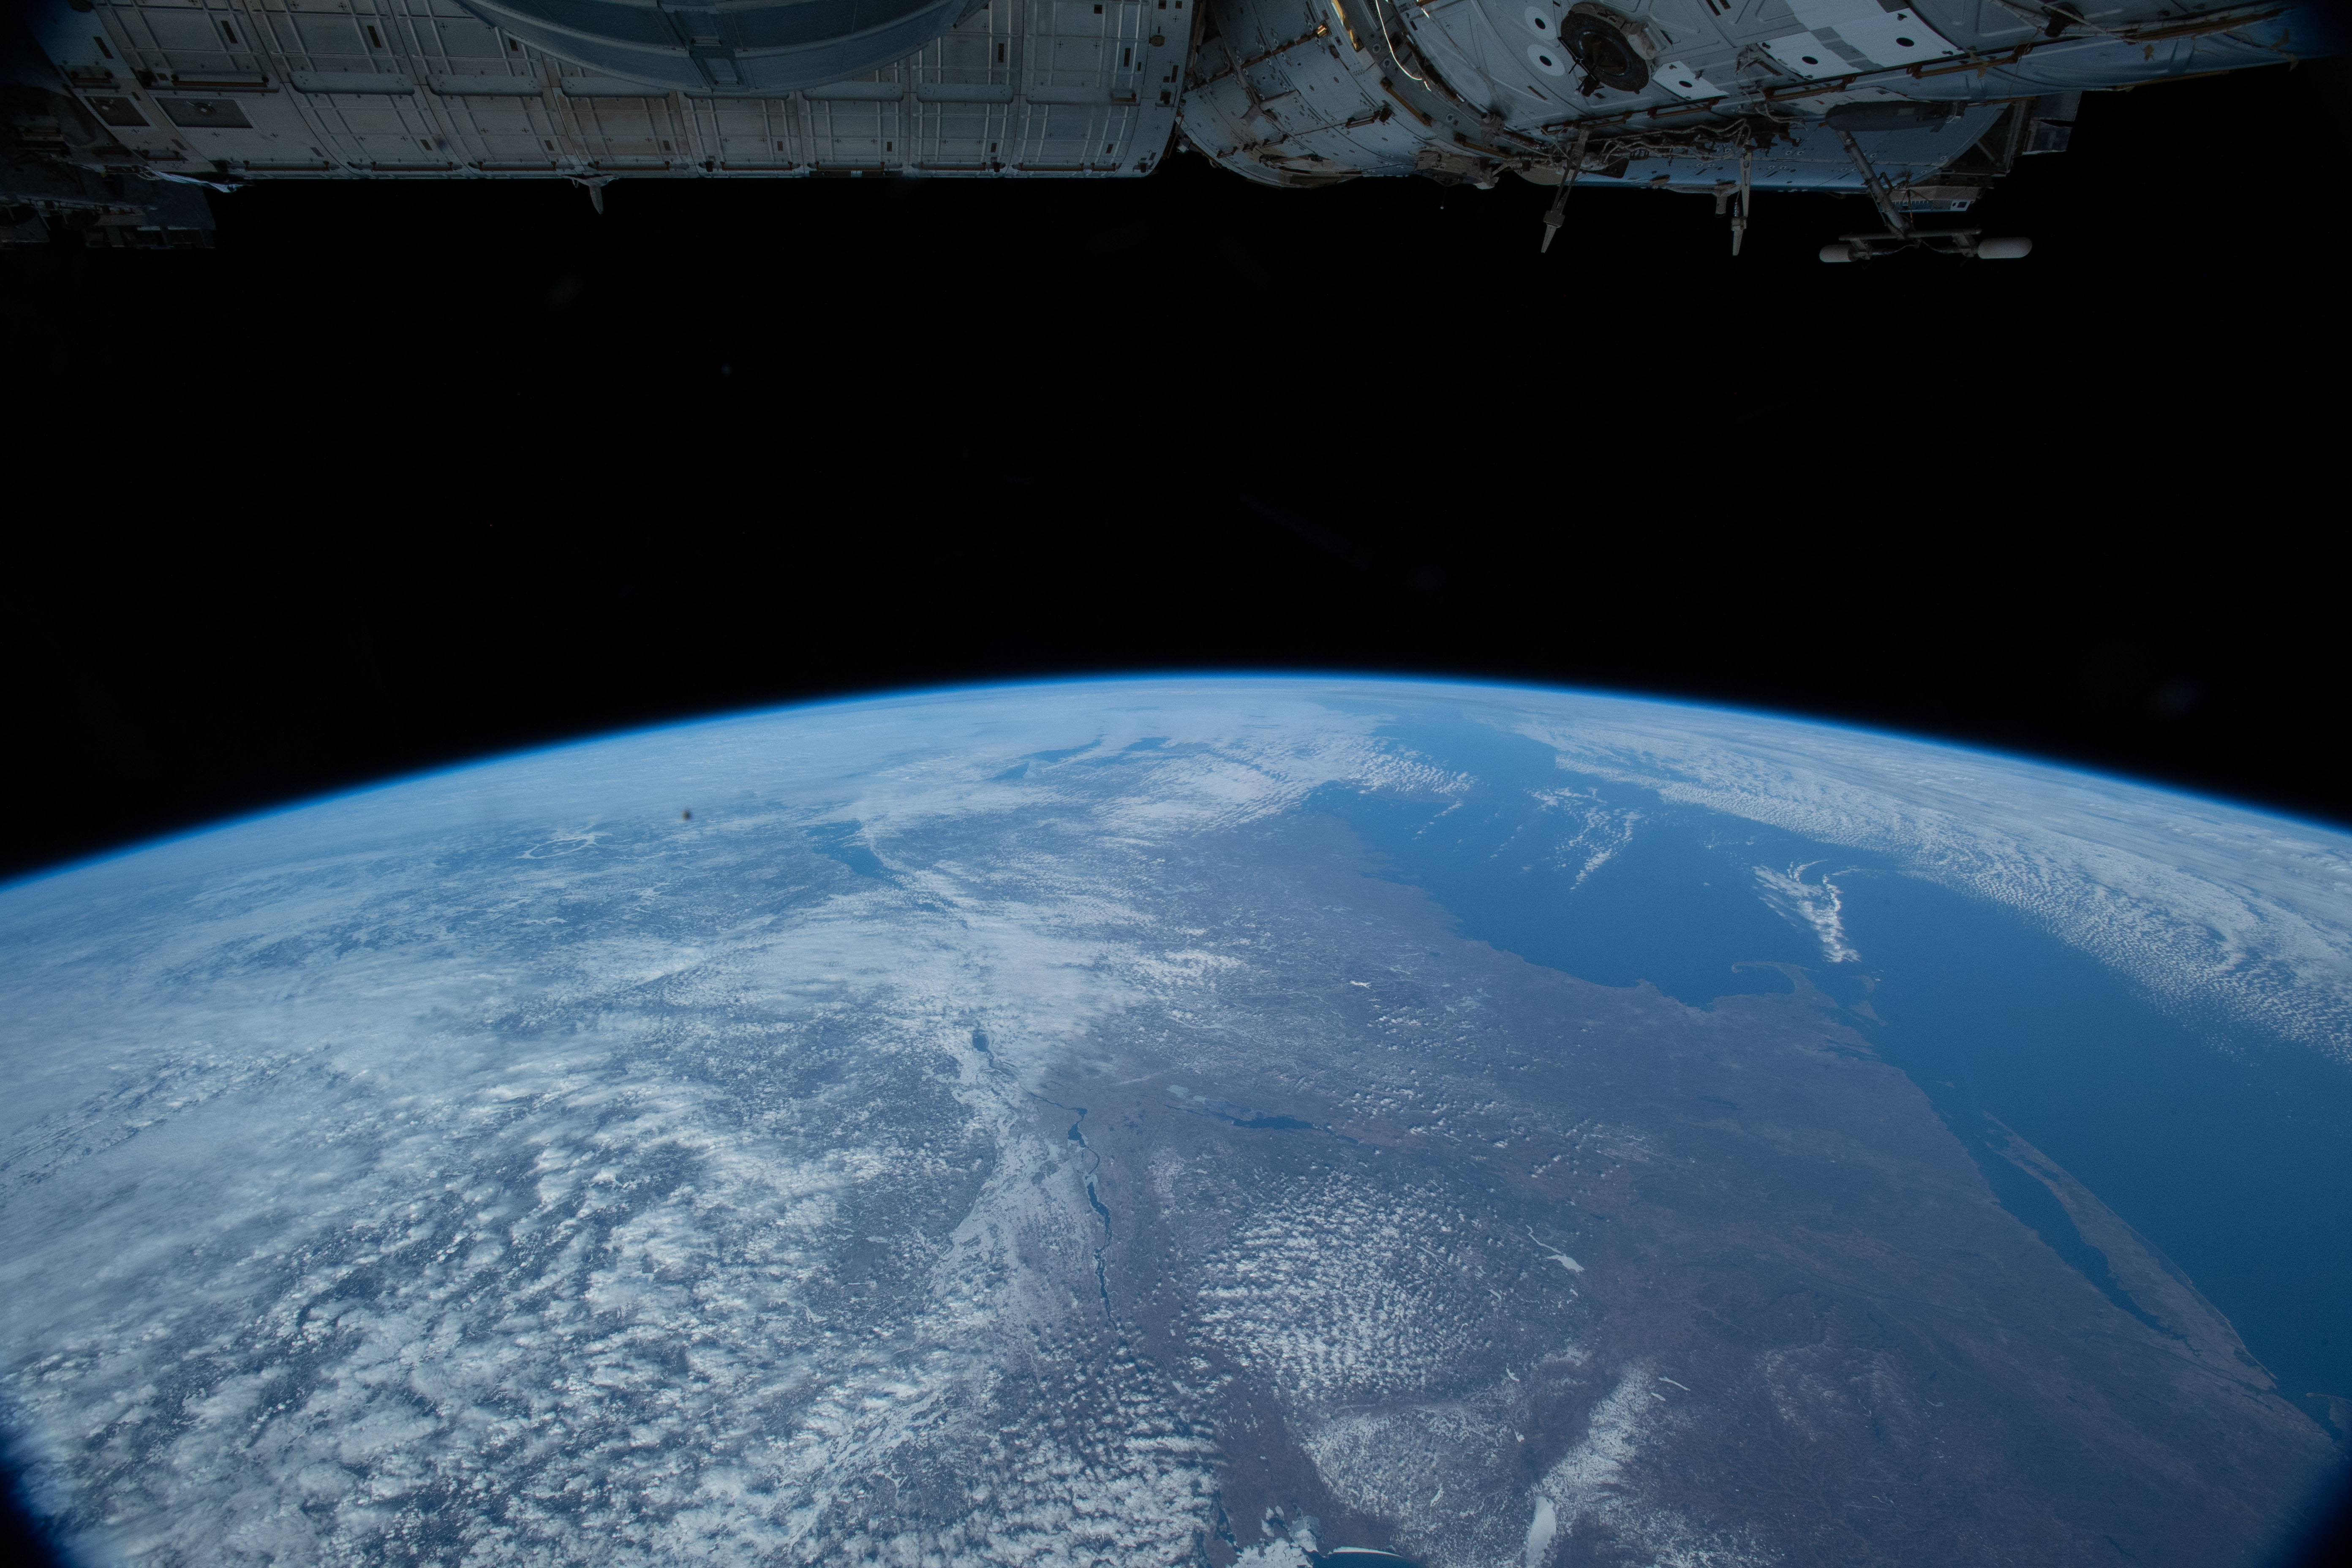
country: CANADA-Q
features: QUINCY BAY, FORT ANDREWS, ISS, LIMB
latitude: 45.5
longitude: -72.5
